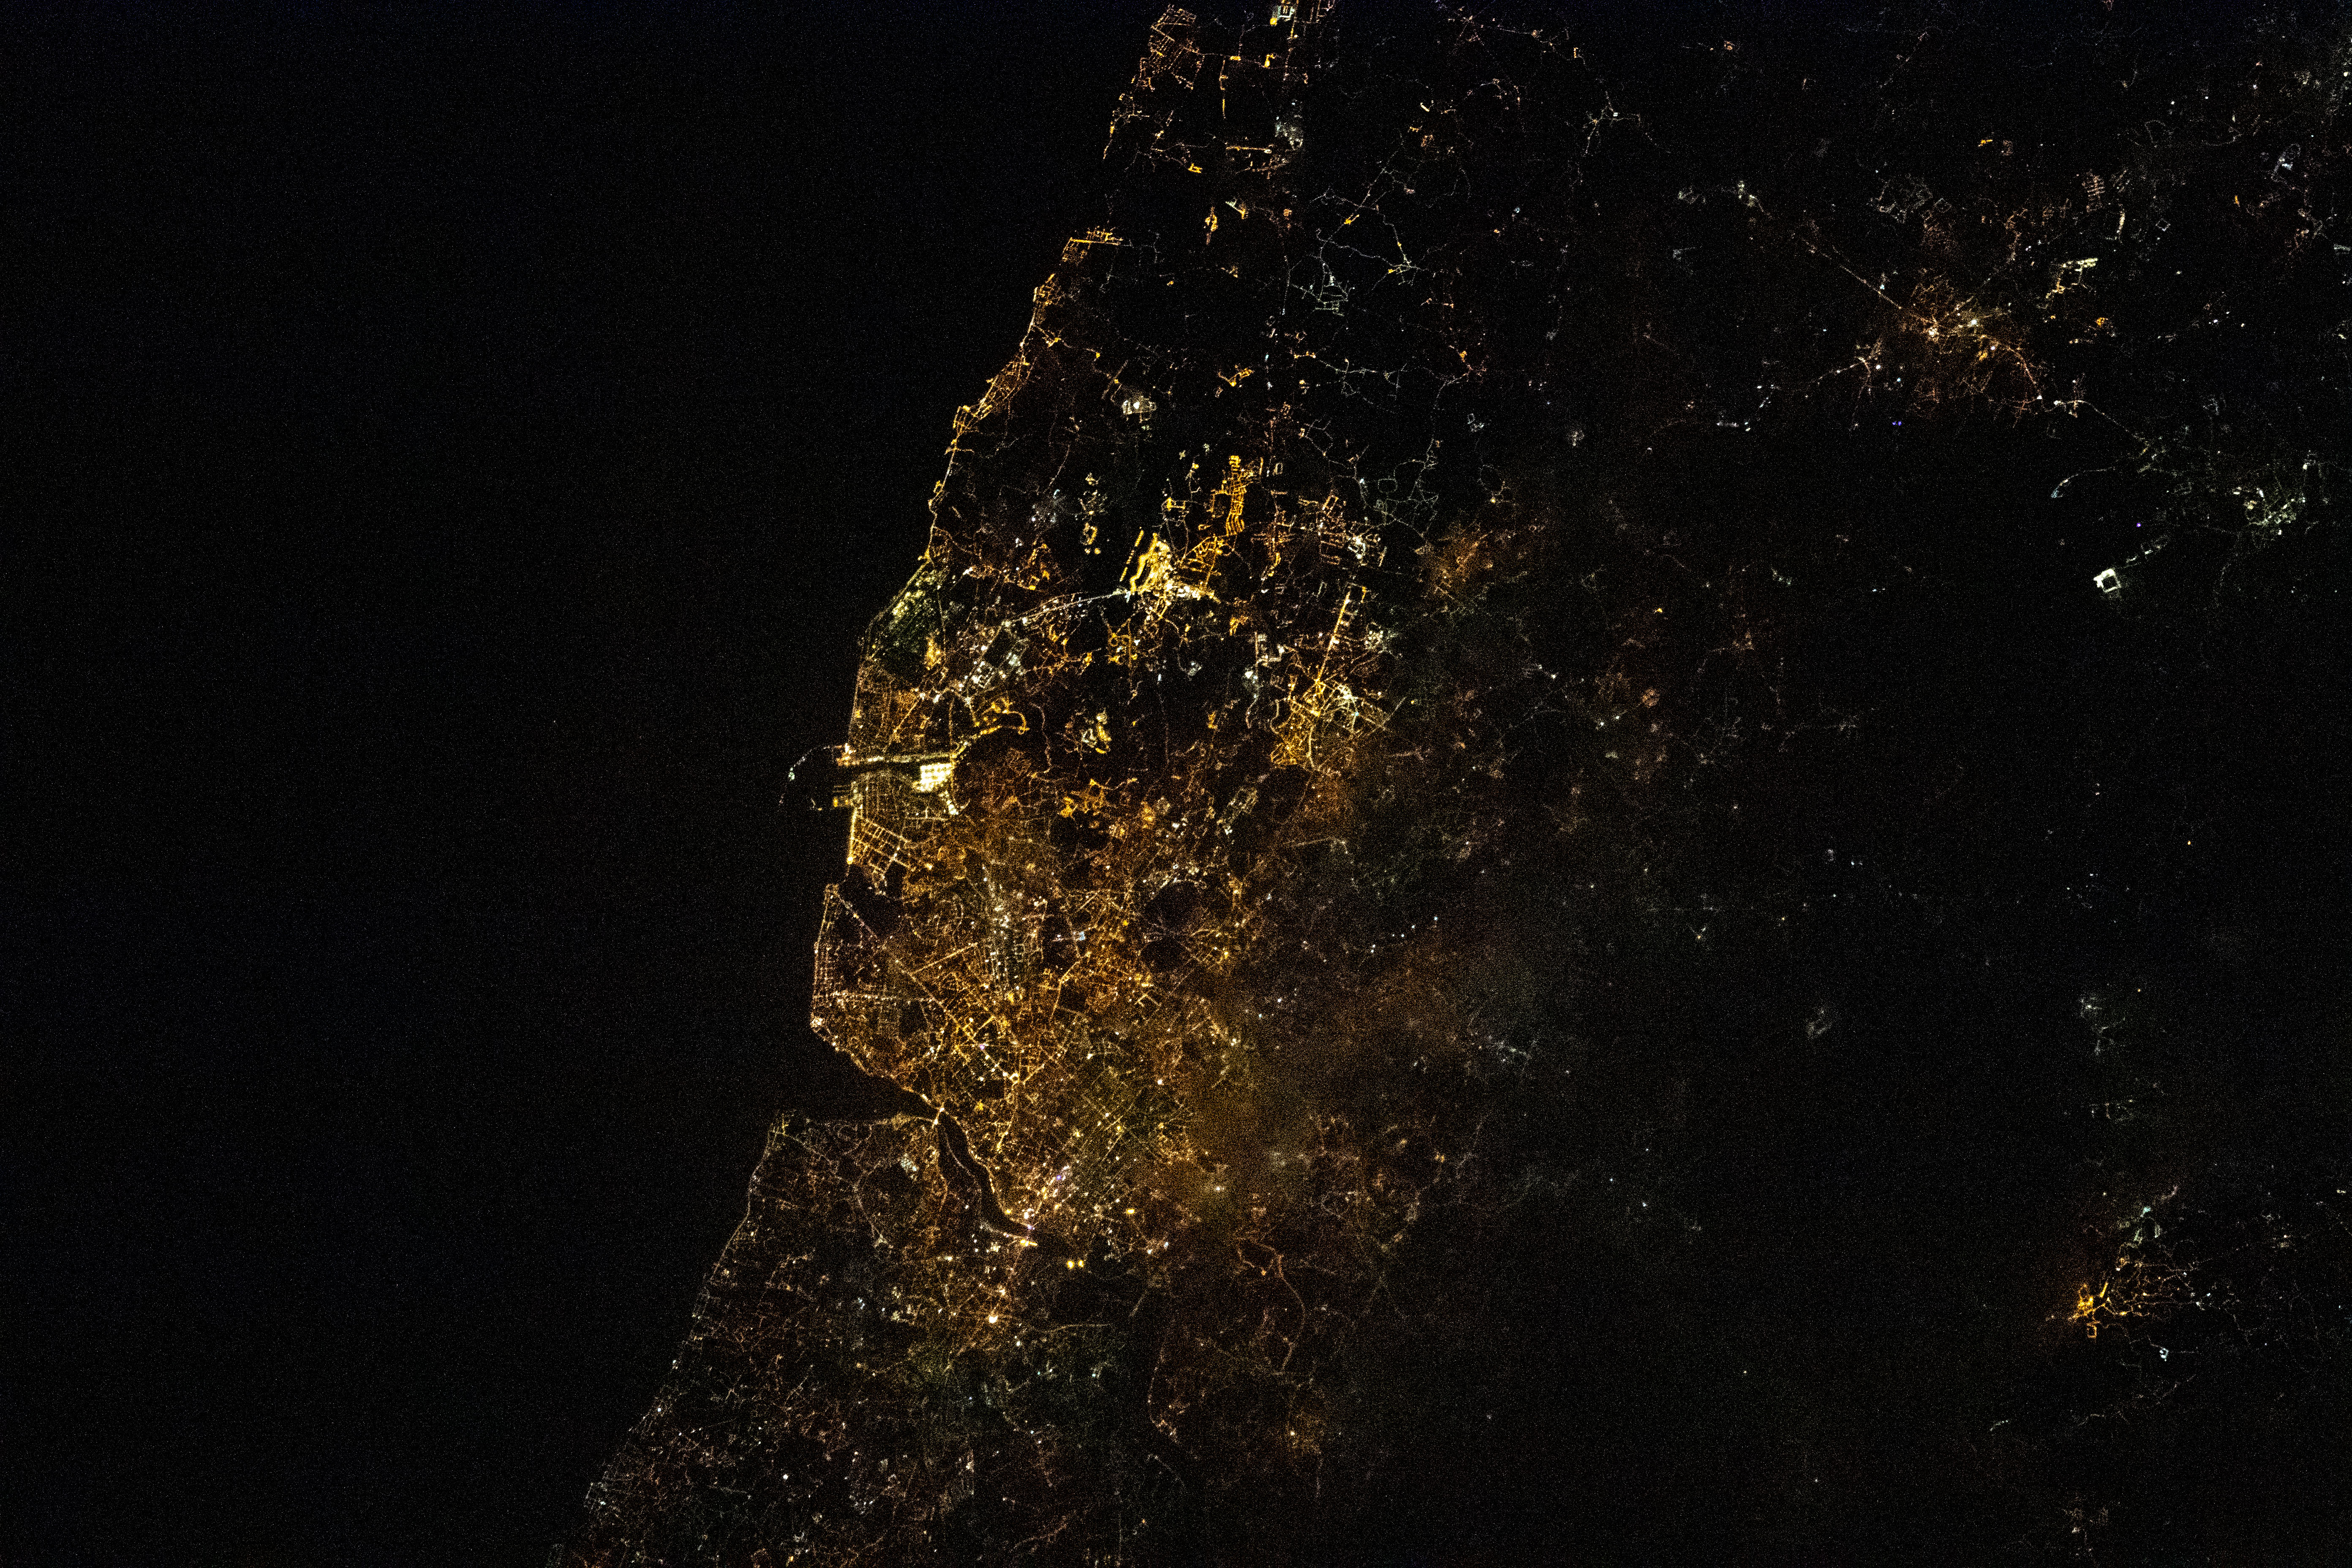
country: PORTUGAL
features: PORTO, CITY AT NIGHT
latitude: 41.2
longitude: -8.6
